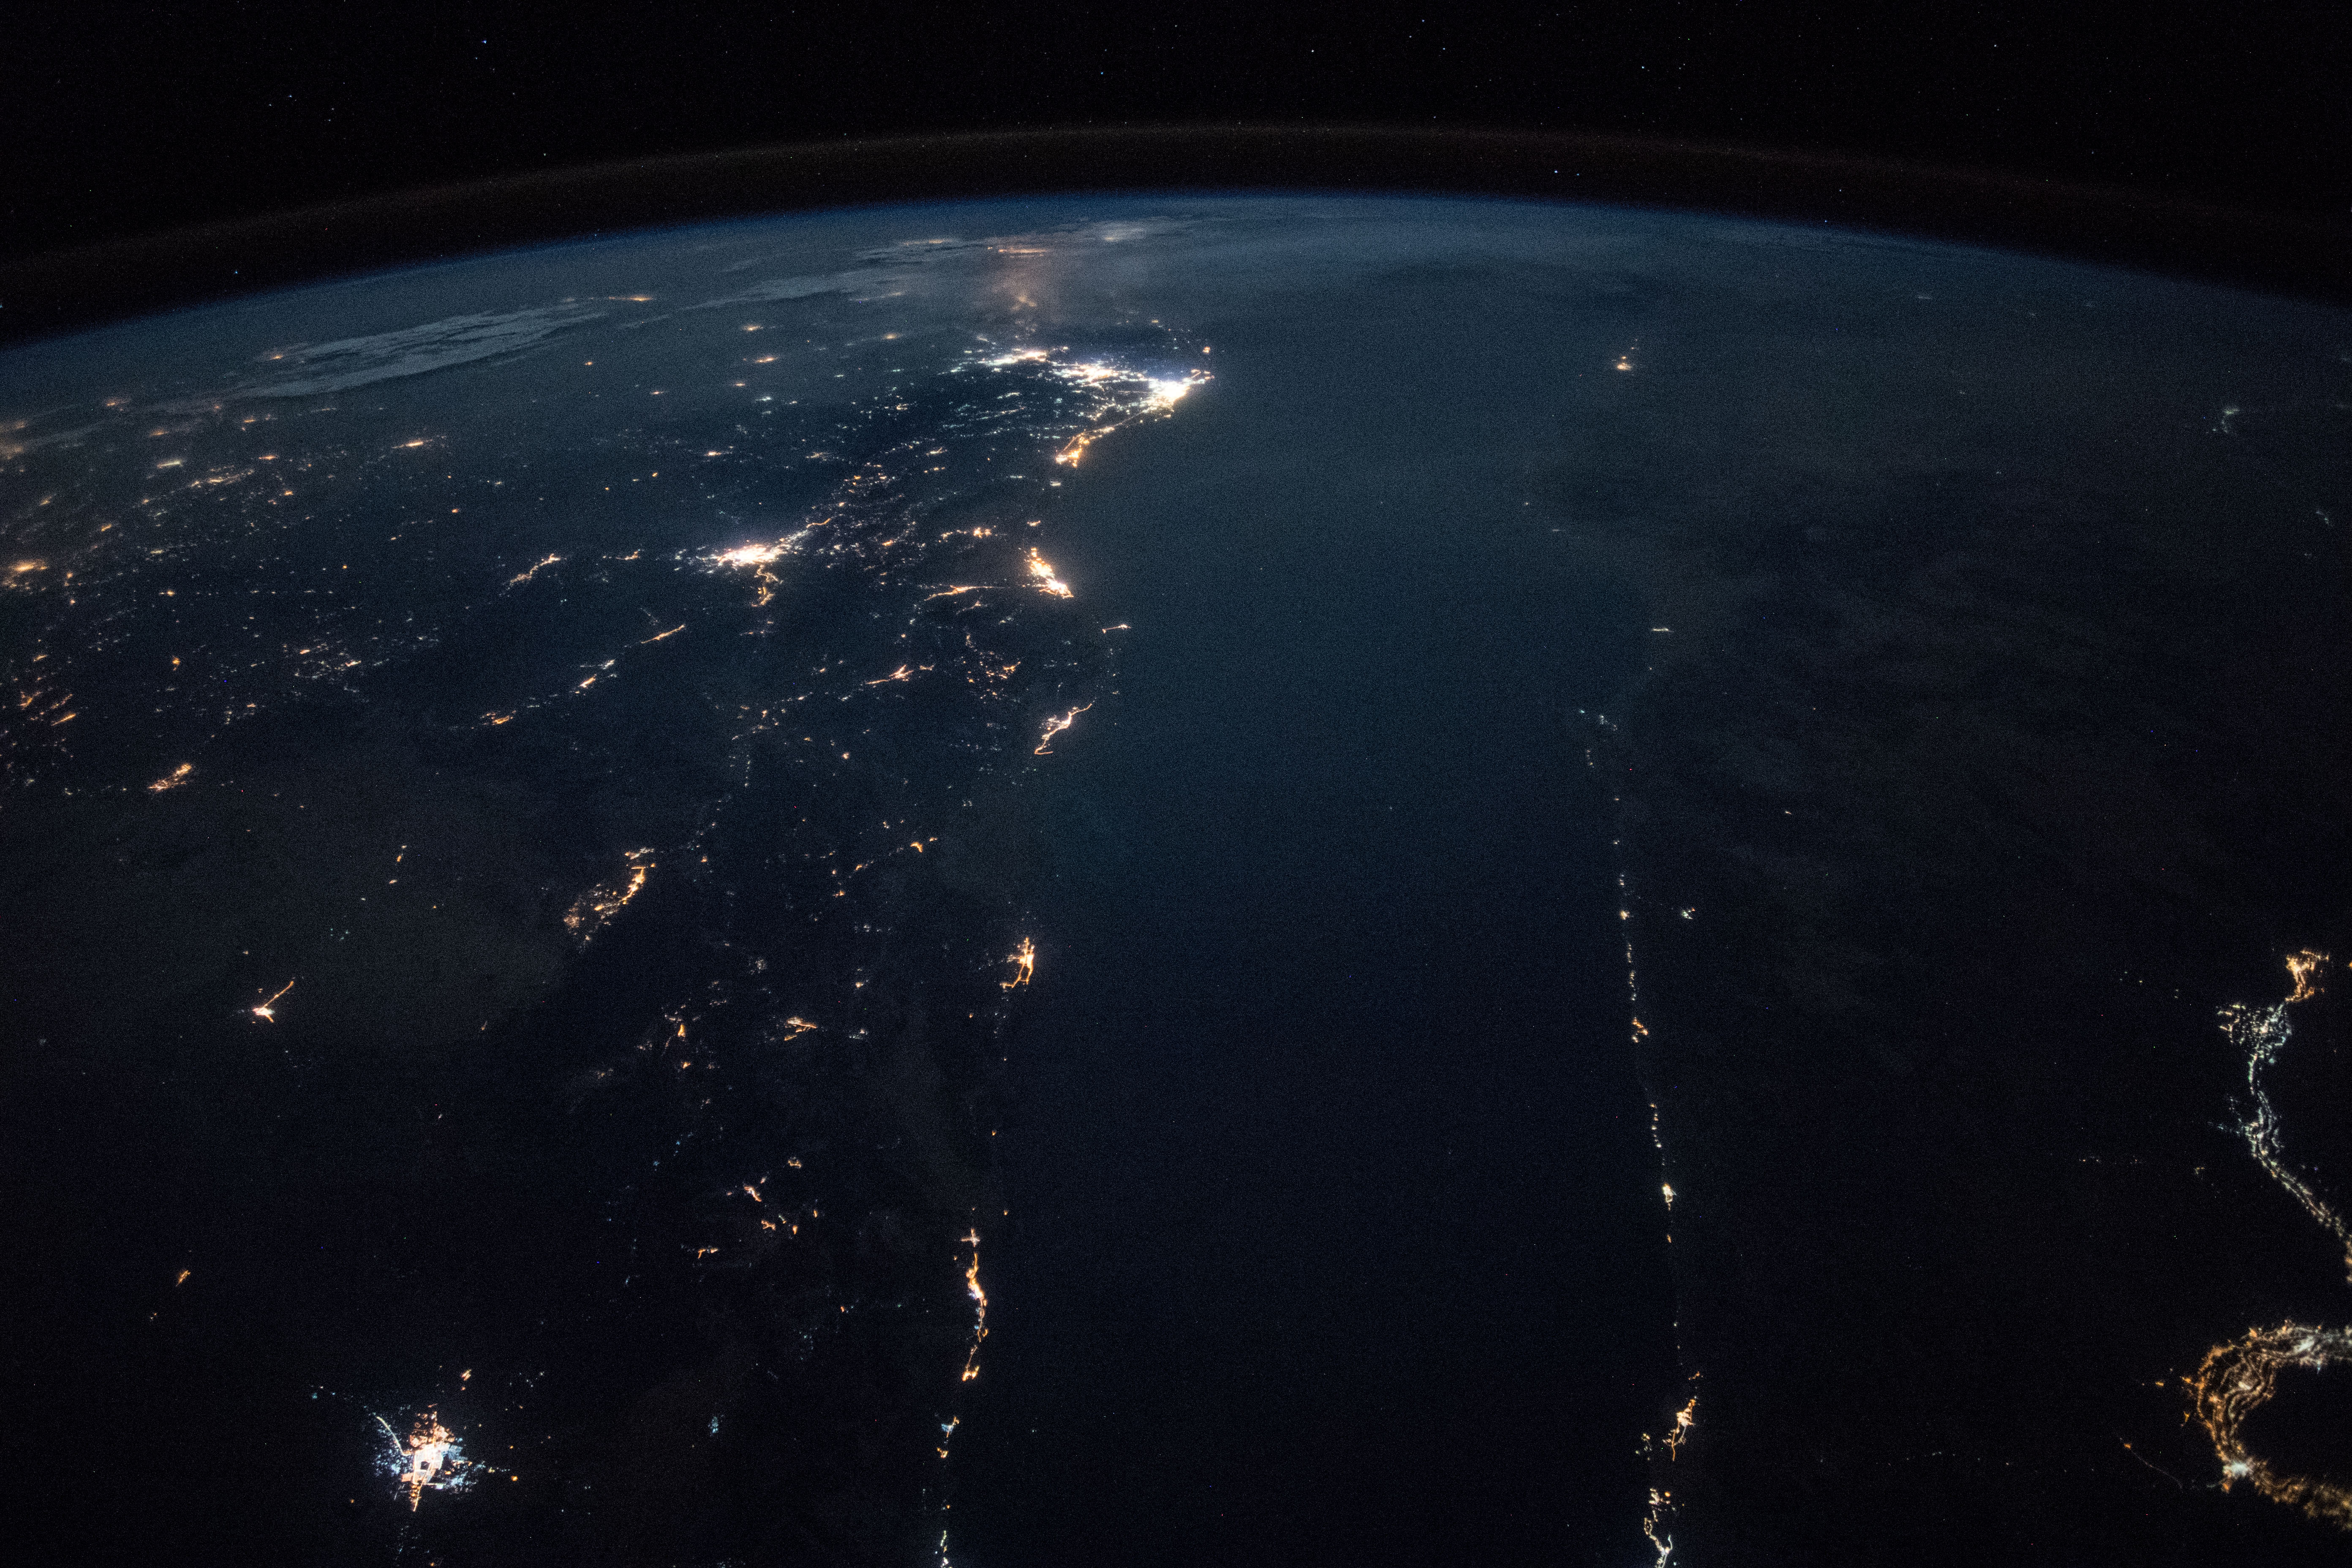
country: SAUDI ARABIA
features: HEJAZ MOUNTAINS, RED SEA, EASTERN DESERT, TABUK CITY, AL WAJH CITY, AL ULA CITY, NILE RIVER, NIGHT, EARTH LIMB
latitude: 27.2
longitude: 35.7
